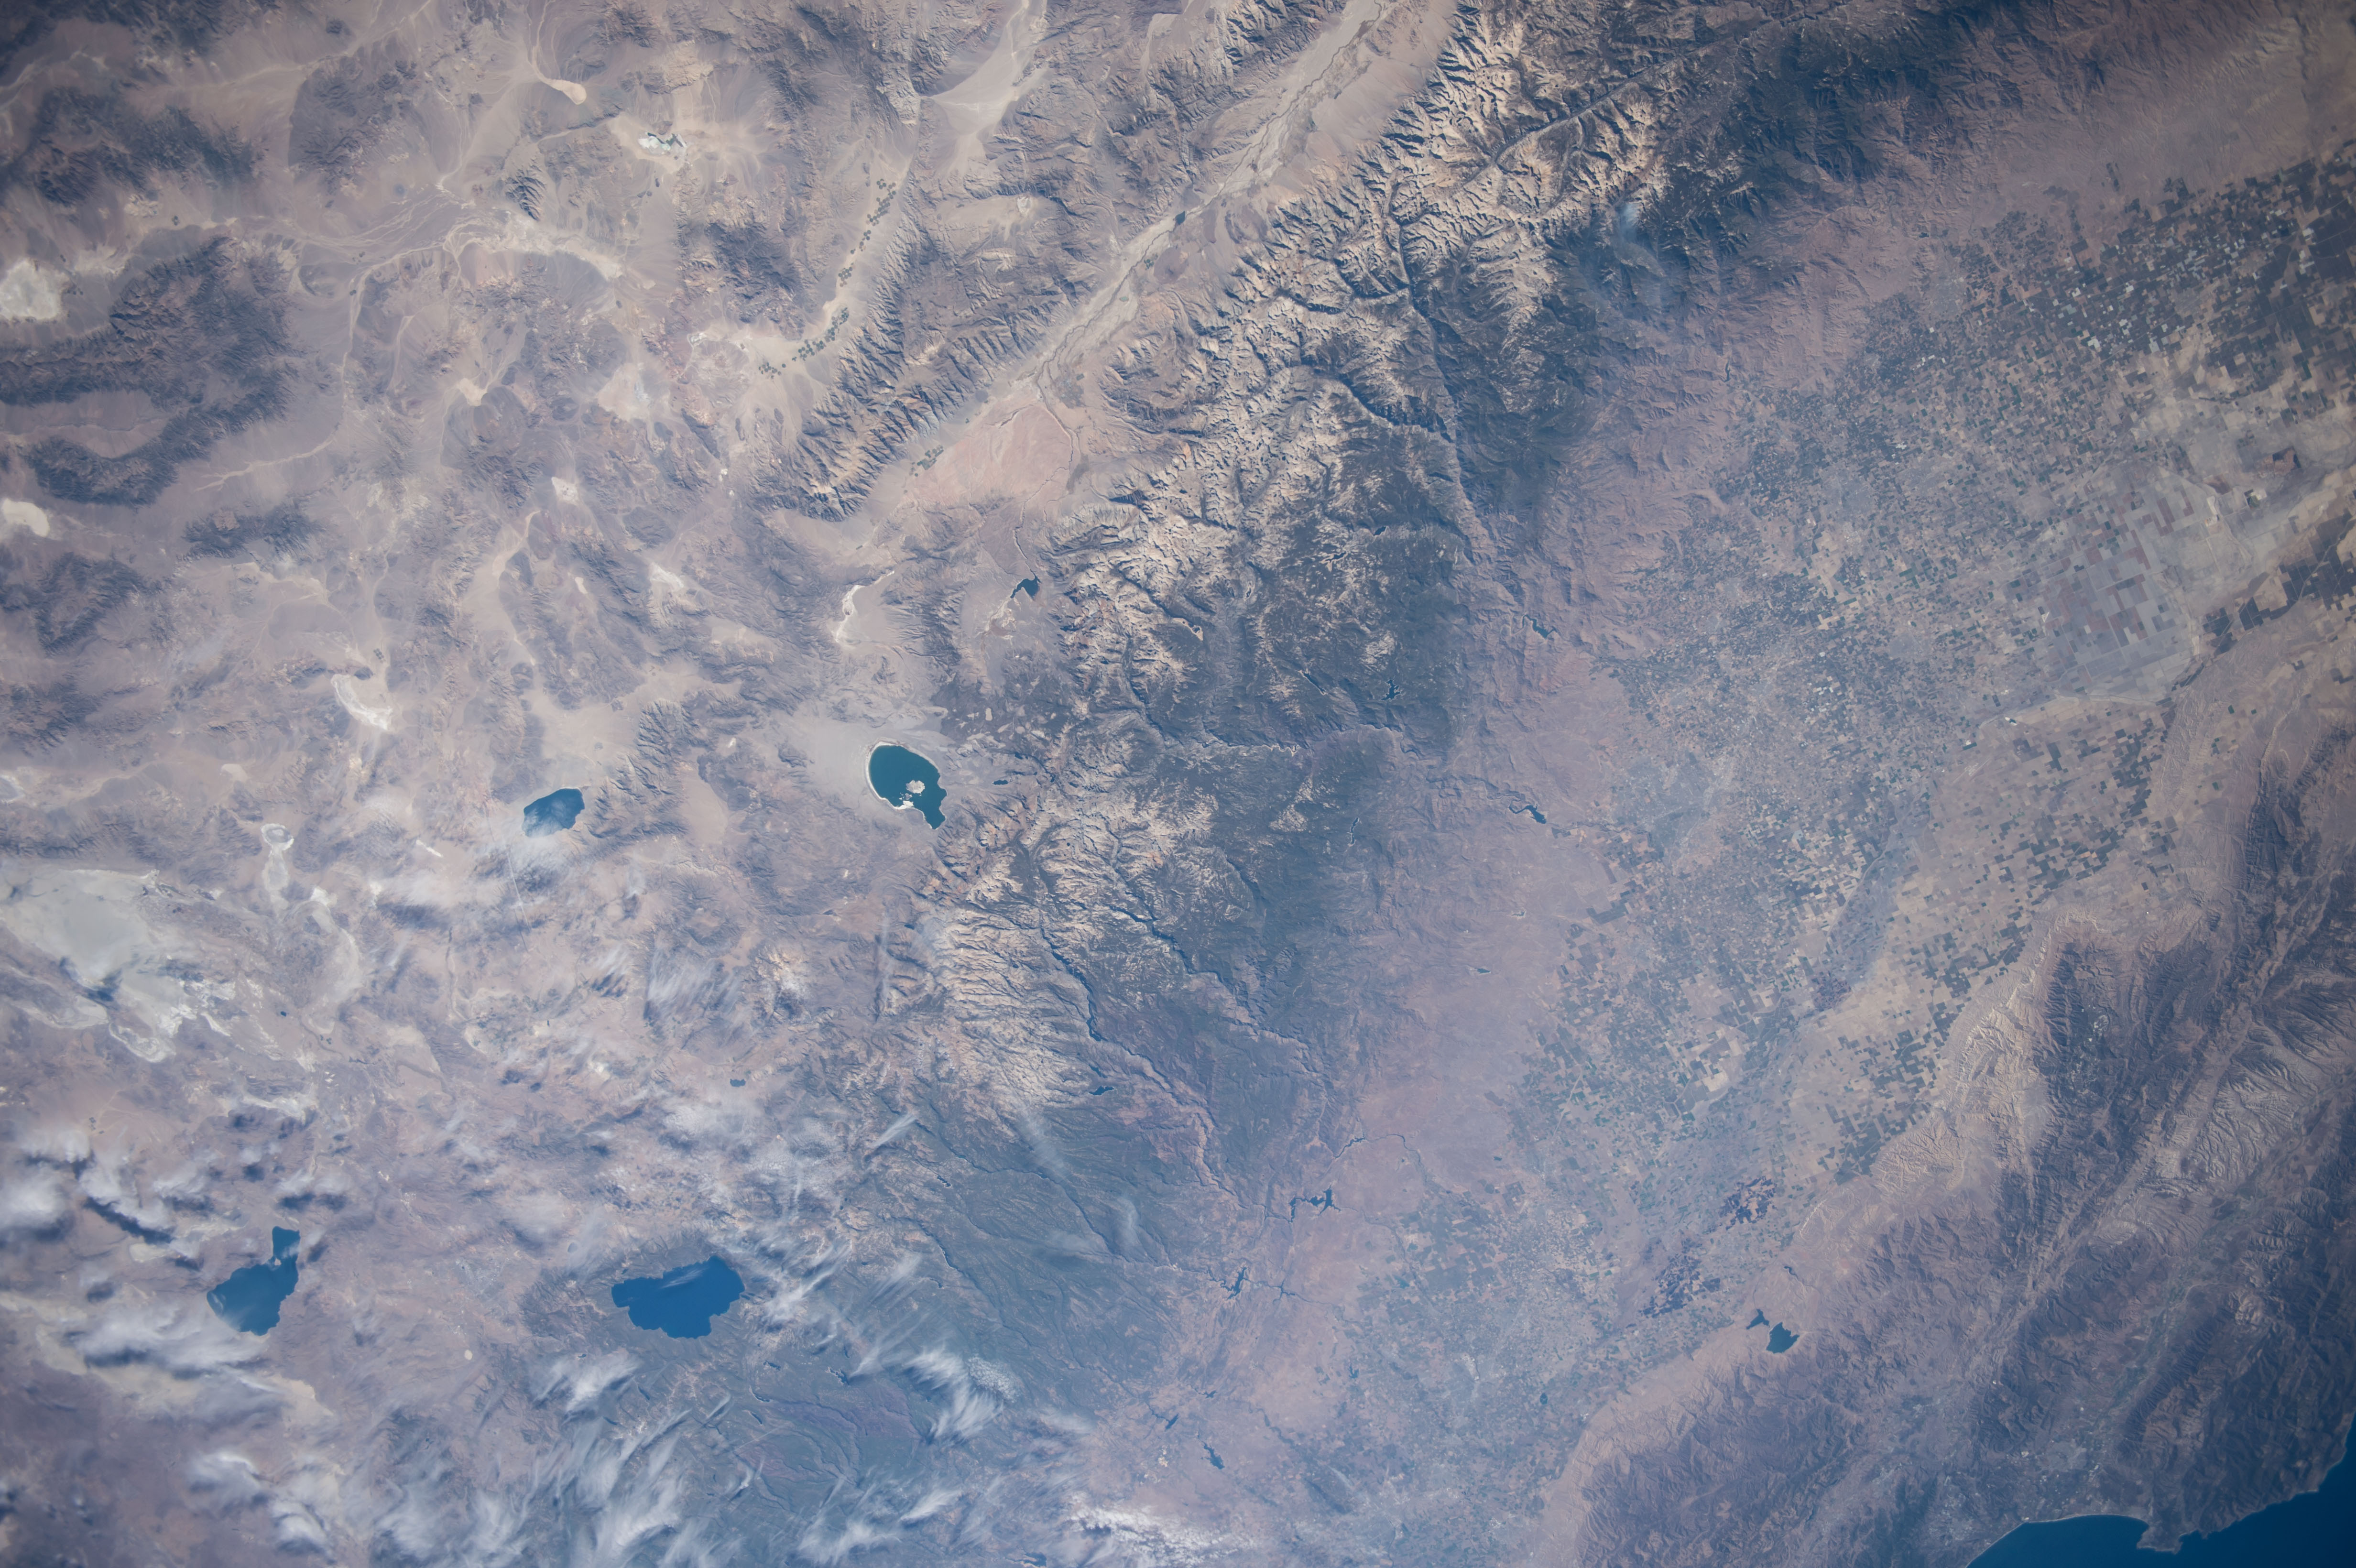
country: USA-CALIFORNIA
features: CALIFORNIA CENTRAL V., SIERRA NEVADA MTS., MONO L., WALKER L., L. TAHOE, PYRAMID L.
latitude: 37.5
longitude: -119.0
